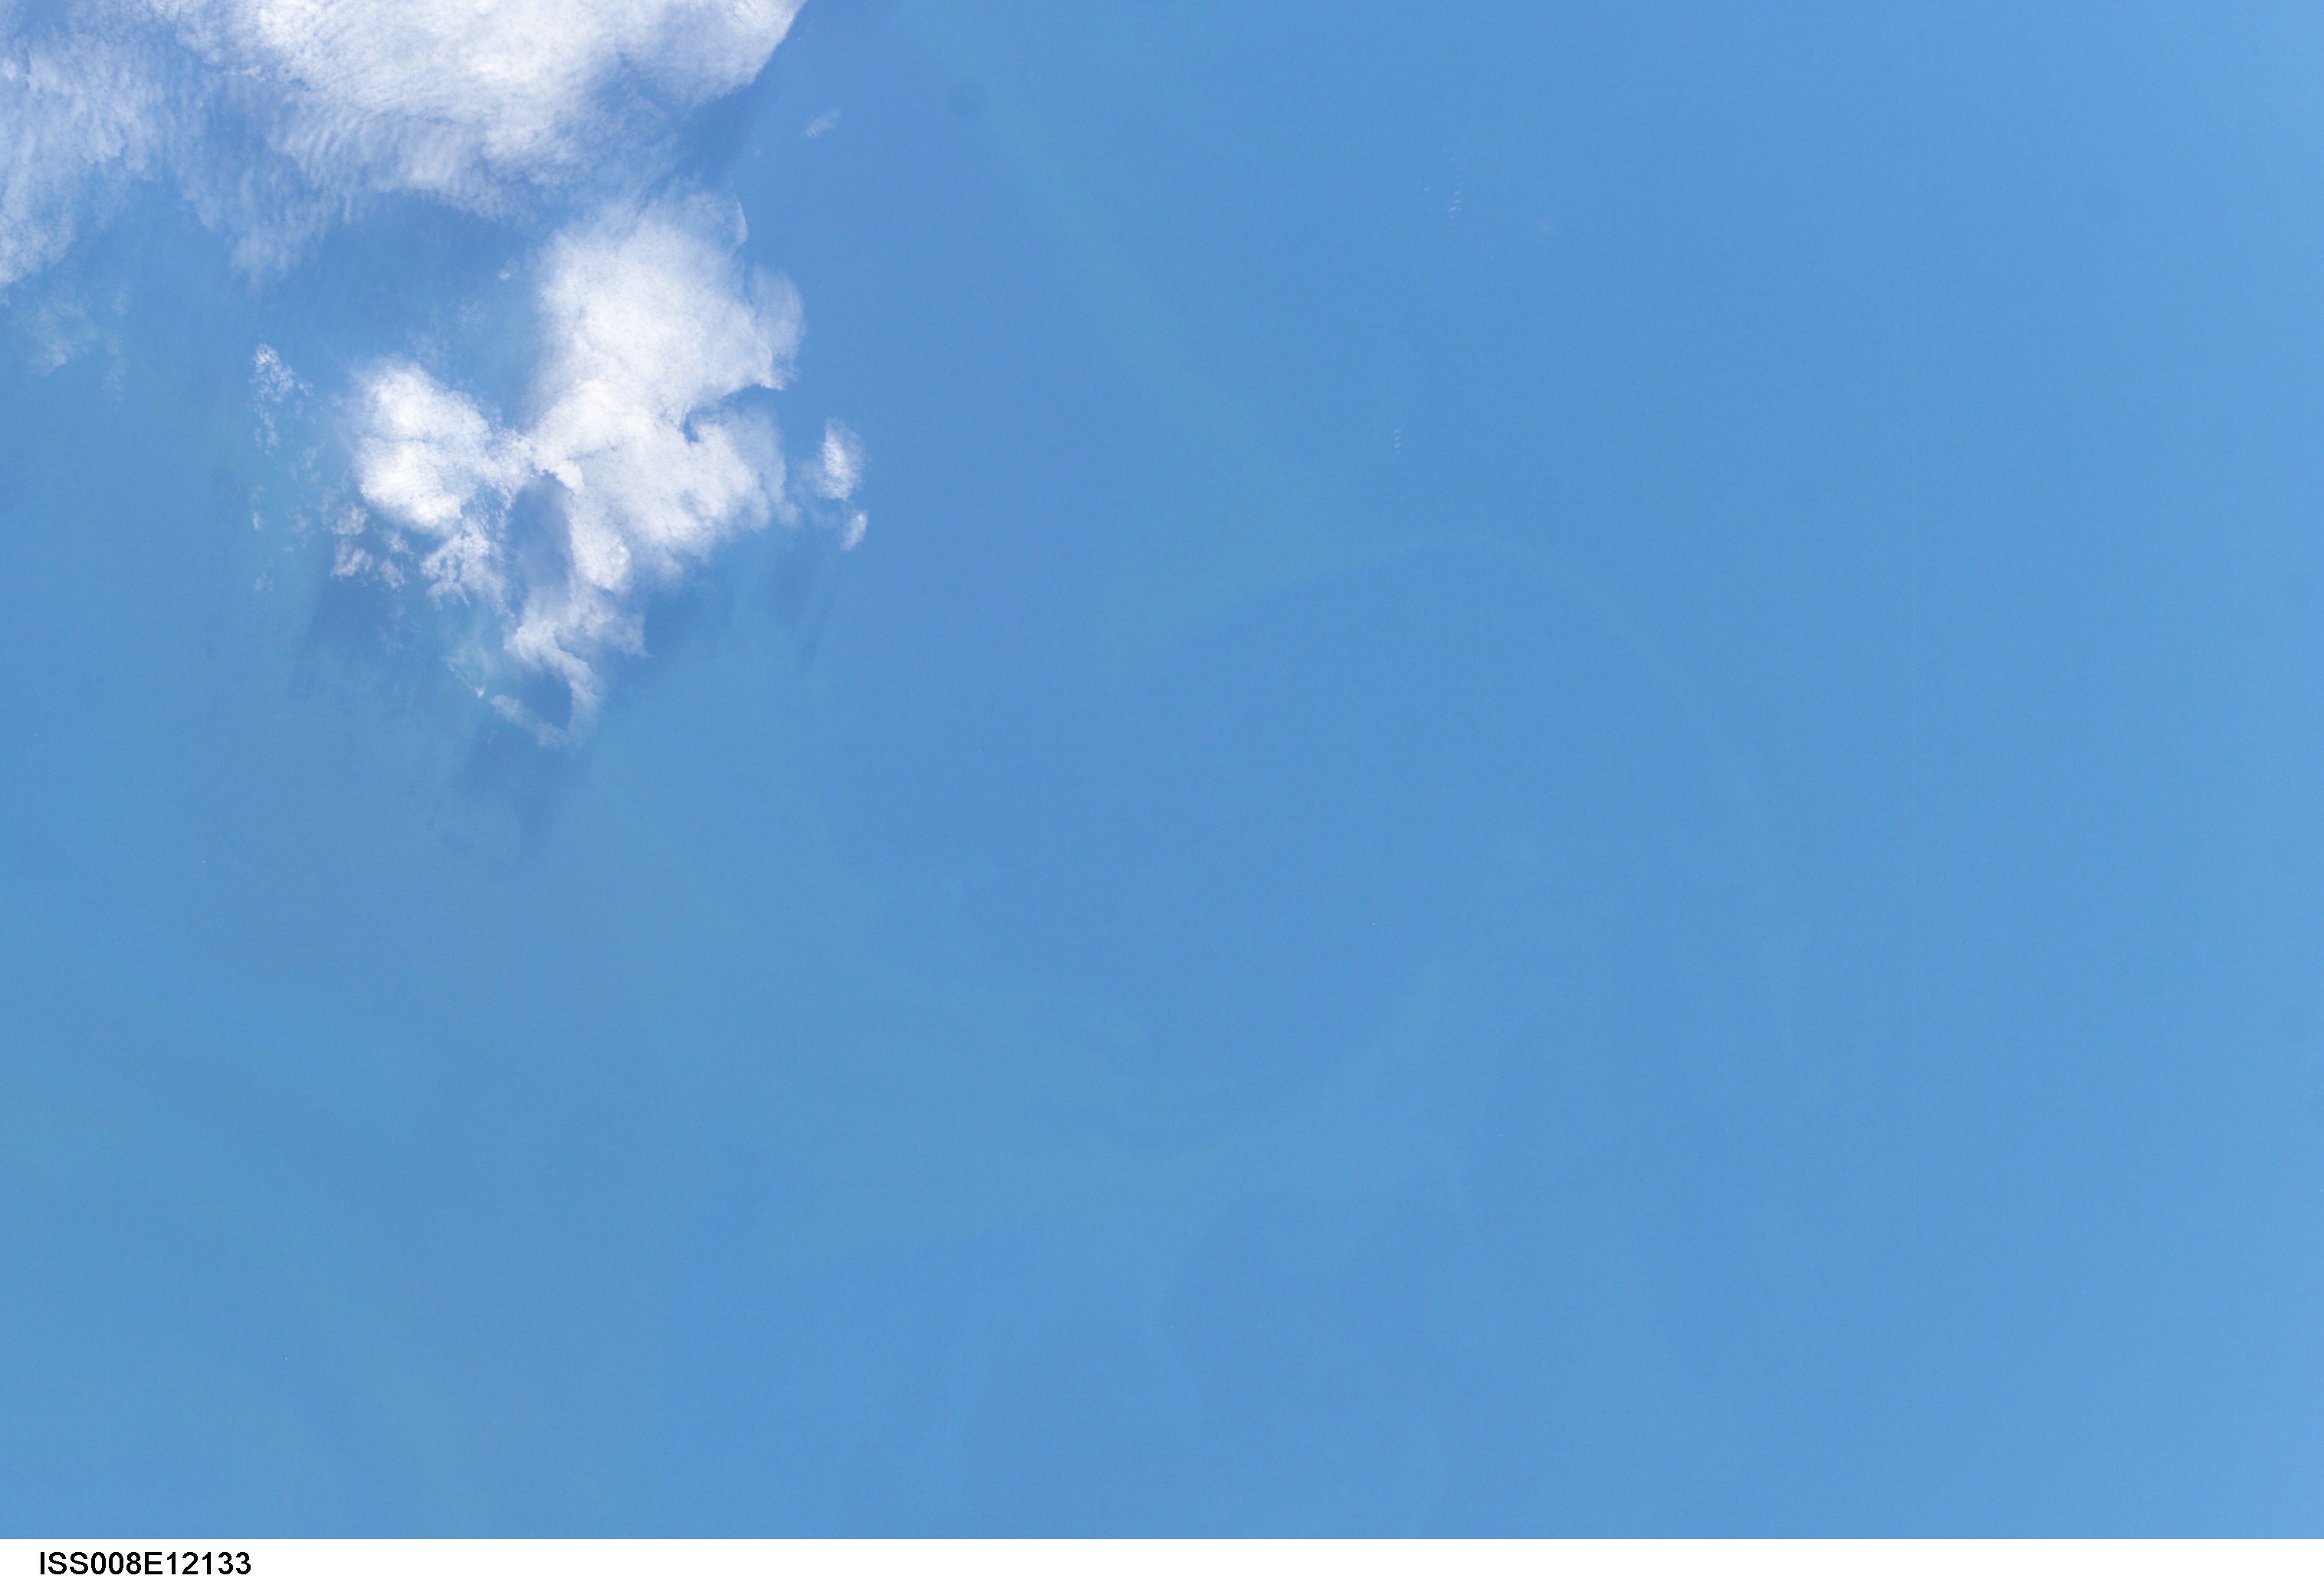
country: ATLANTIC OCEAN
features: SOUTH ATLANTIC PLANKTON BLOOM
